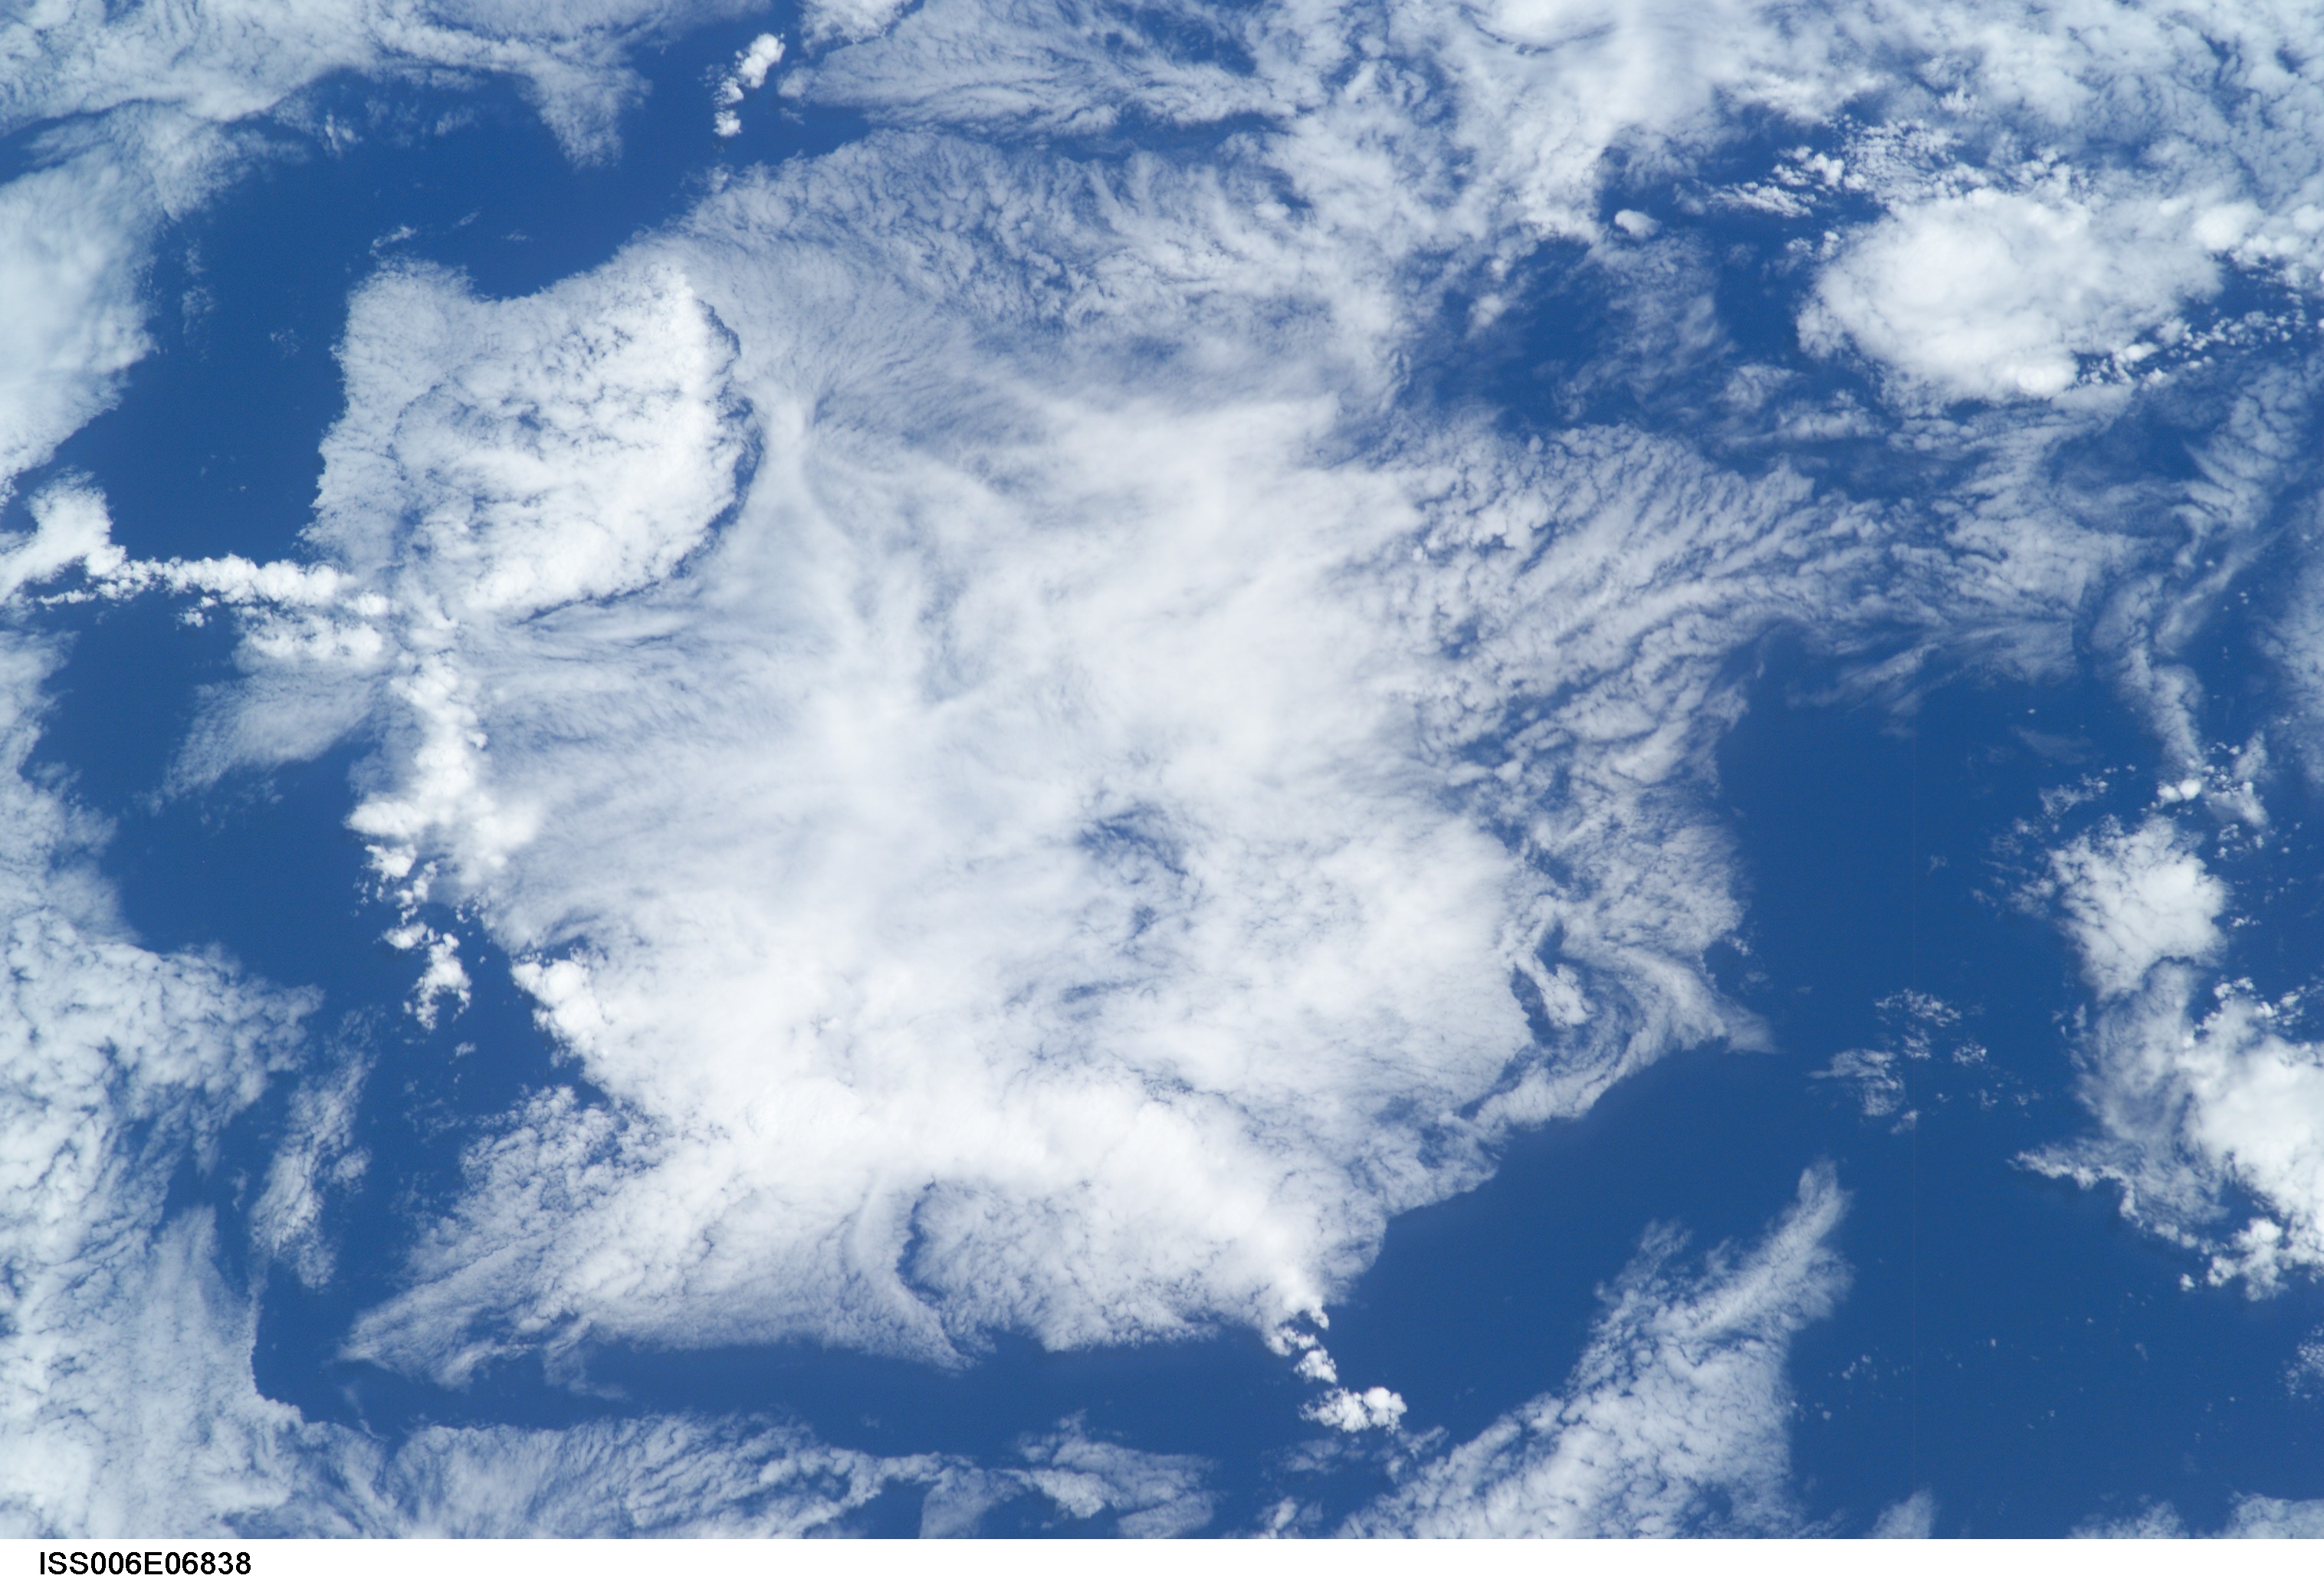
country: PACIFIC OCEAN
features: LOW CLOUDS COMPLEX
